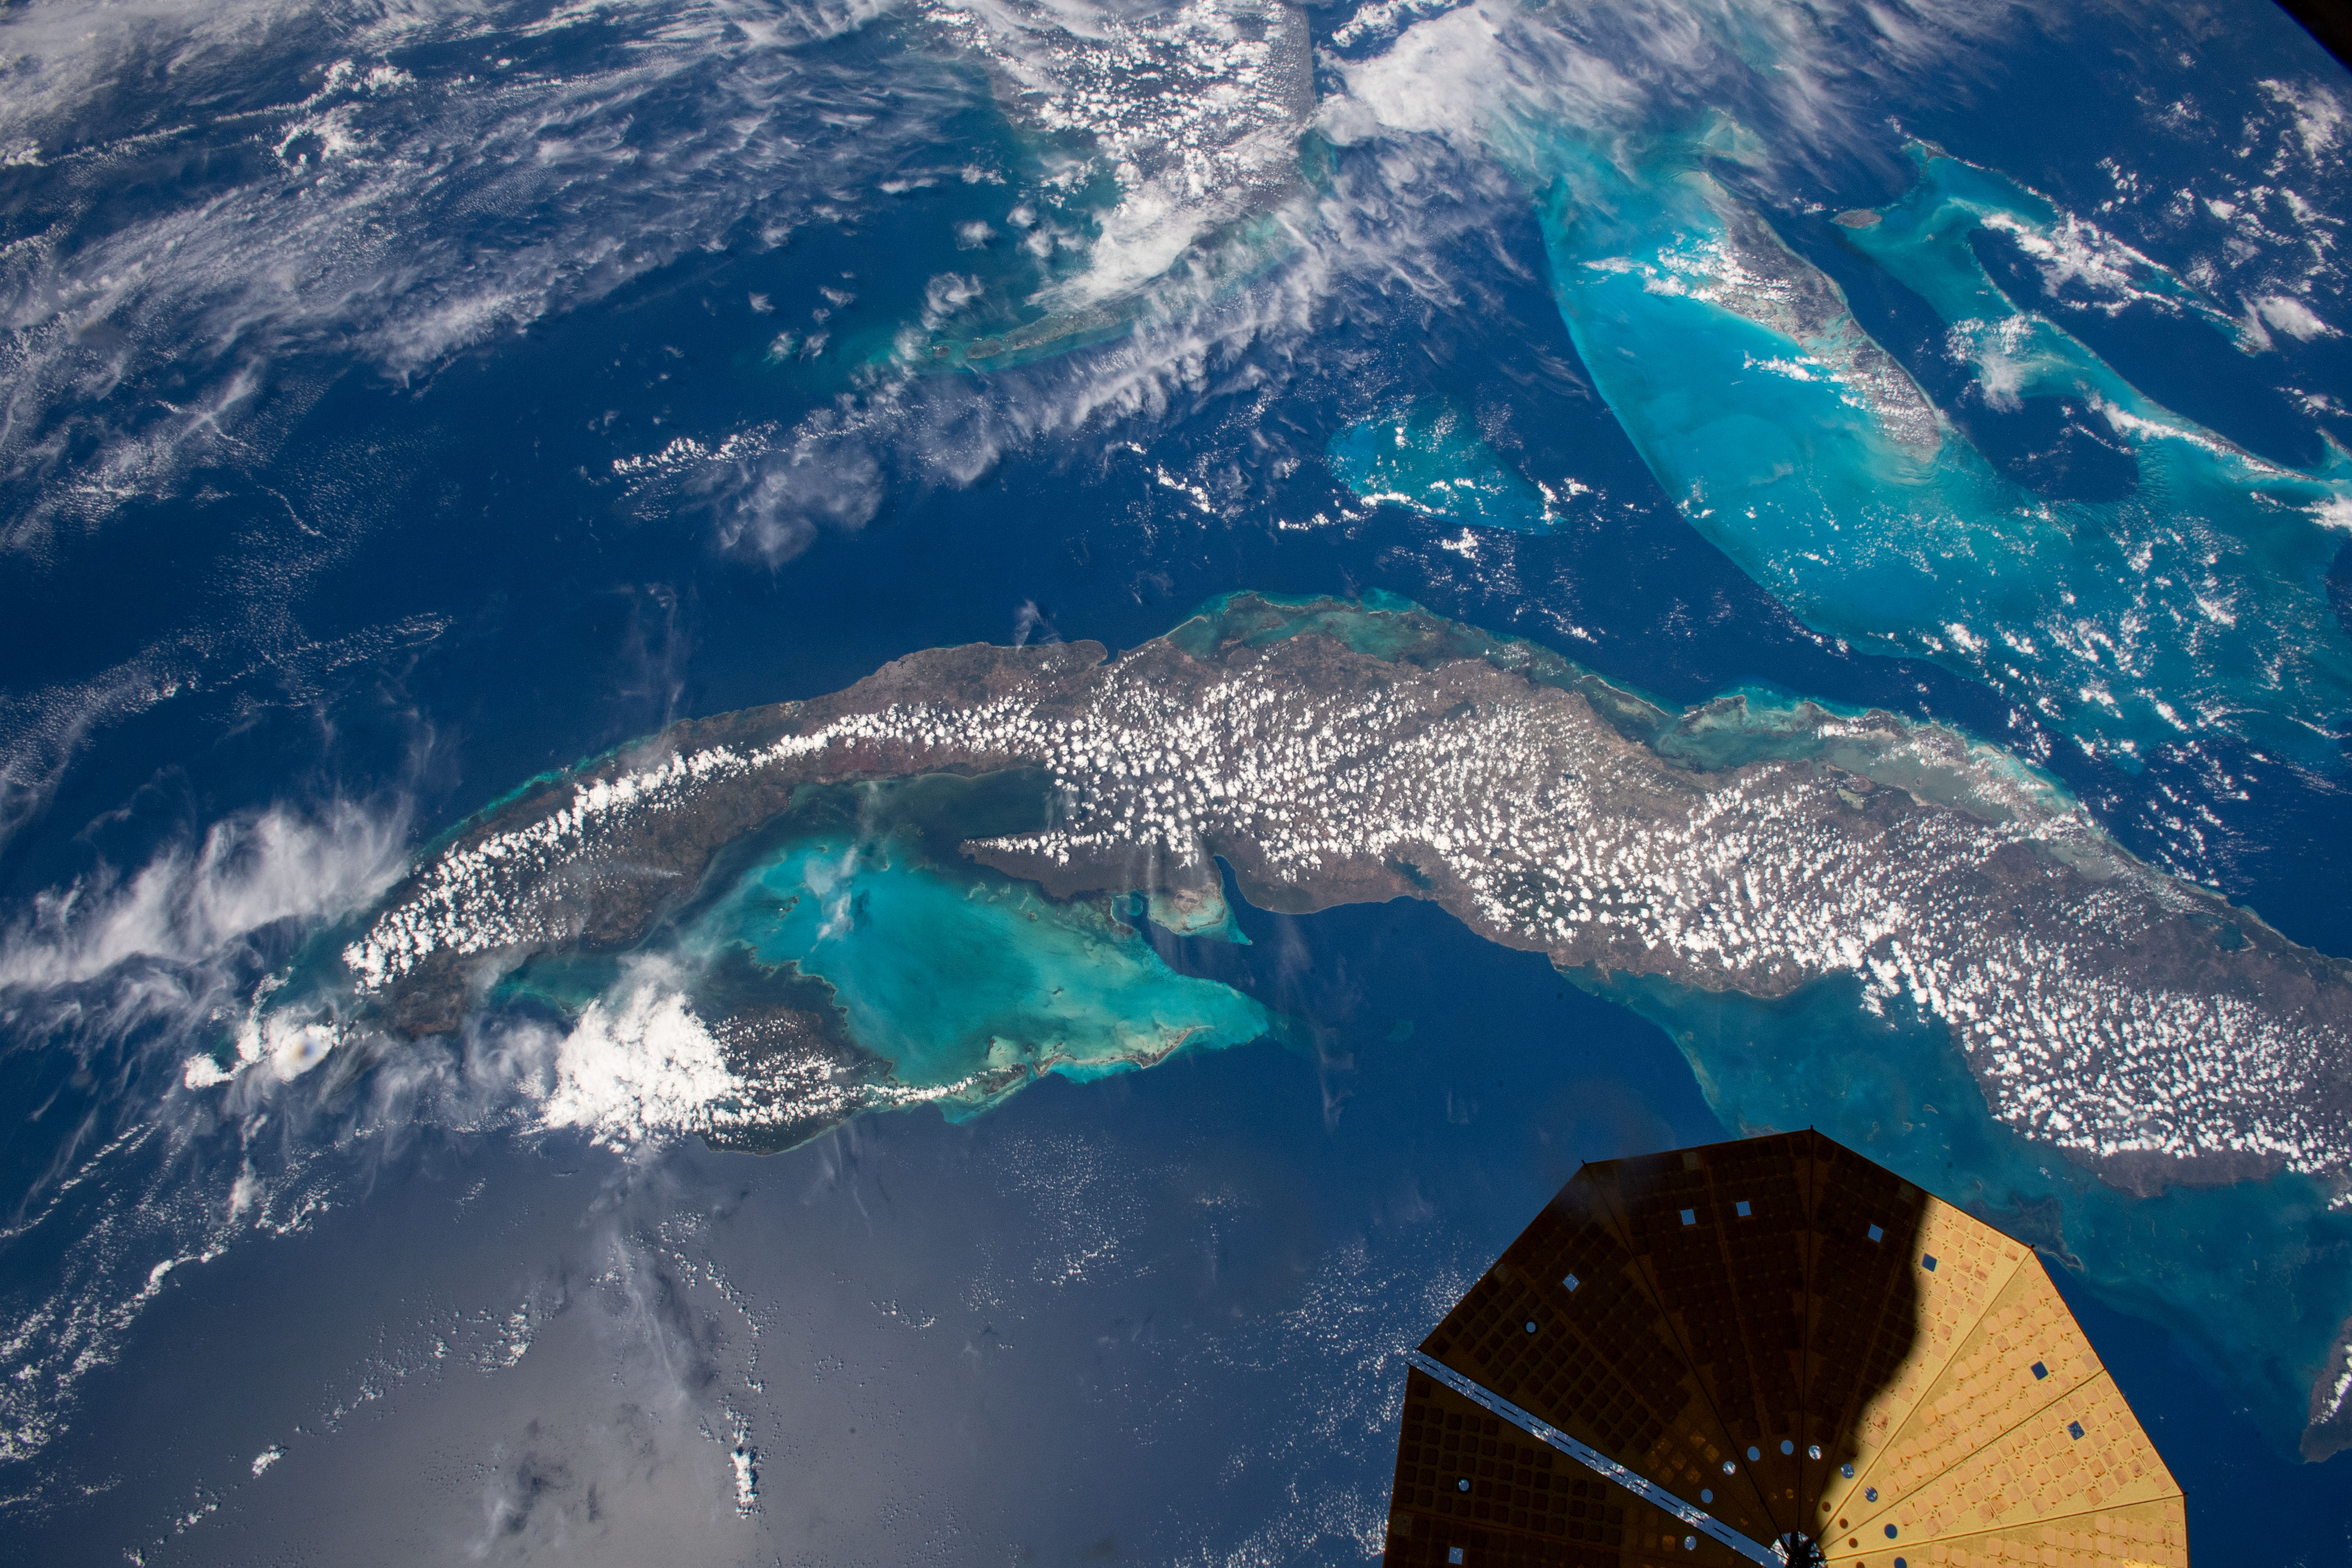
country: CUBA
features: ISS, STRAITS OF FLORIDA, GULF OF MEXICO, BAHAMA BANKS, ANDROS ISLAND, REEF, GOLFO DE BATABANO
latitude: 22.5
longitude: -80.0
